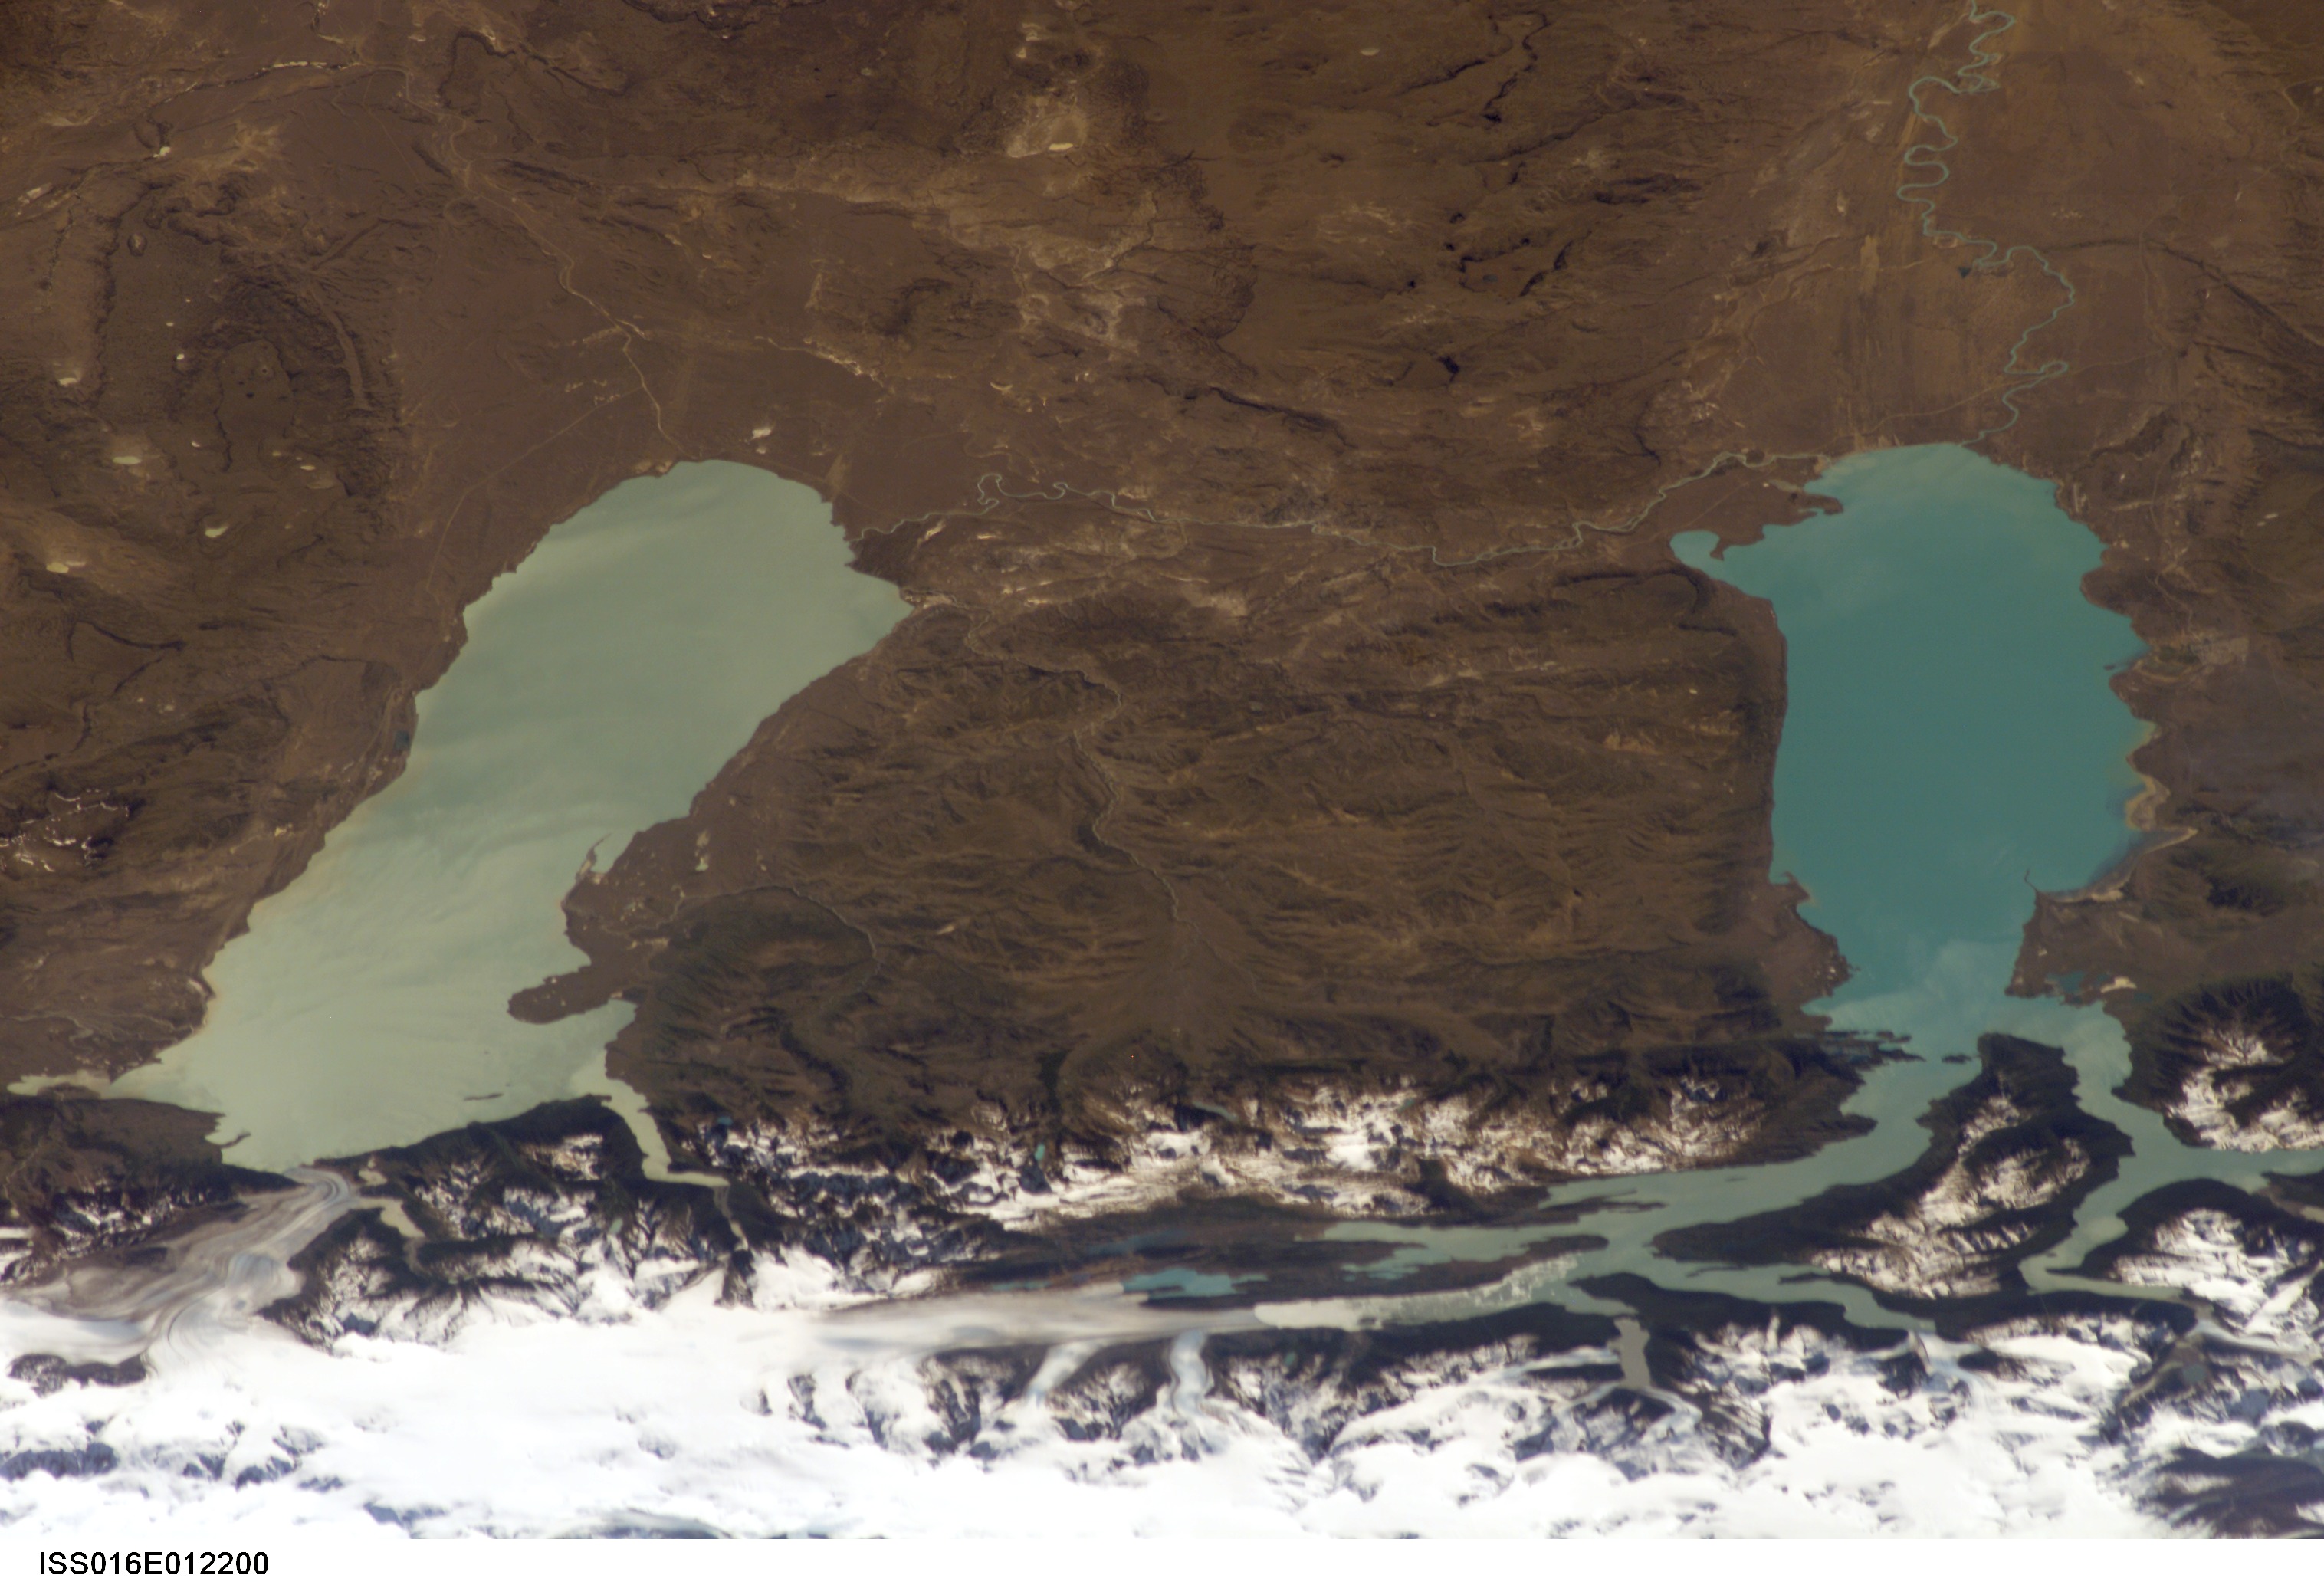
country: ARGENTINA
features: LAGO VIEDMA, LAGO ARGENTINO
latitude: -50.0
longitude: -72.0
